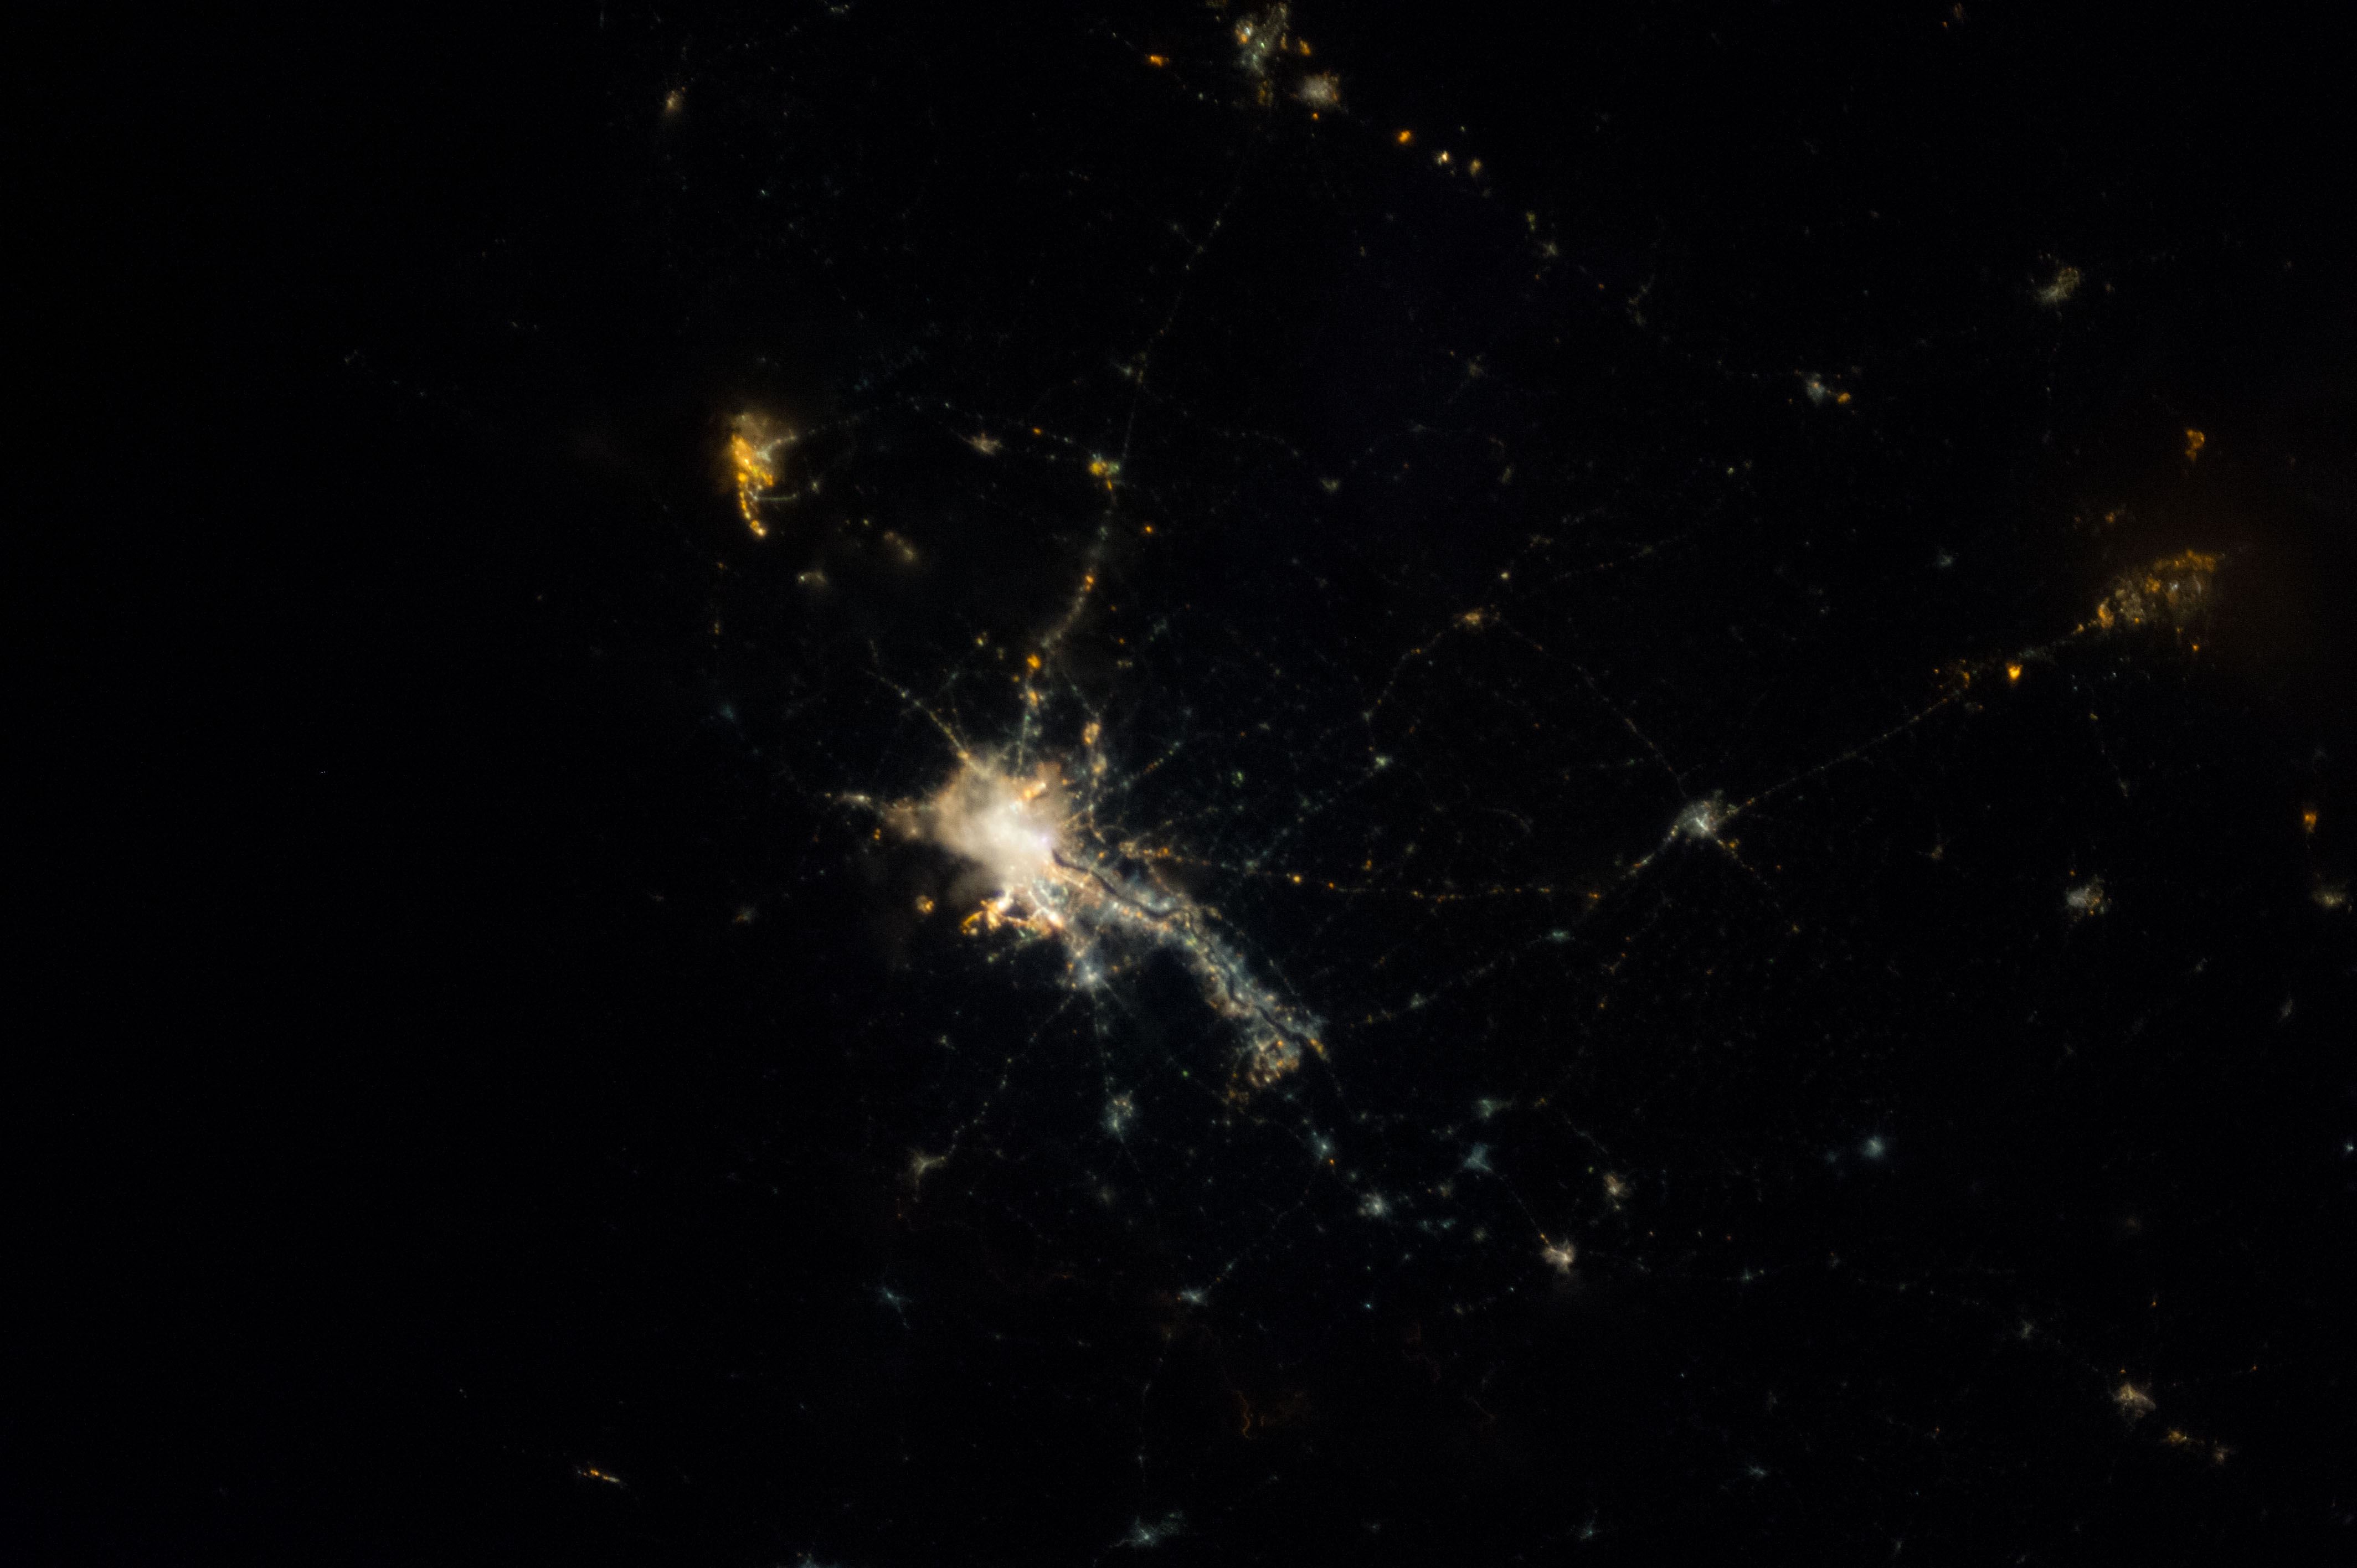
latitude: 22.6
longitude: 88.4
